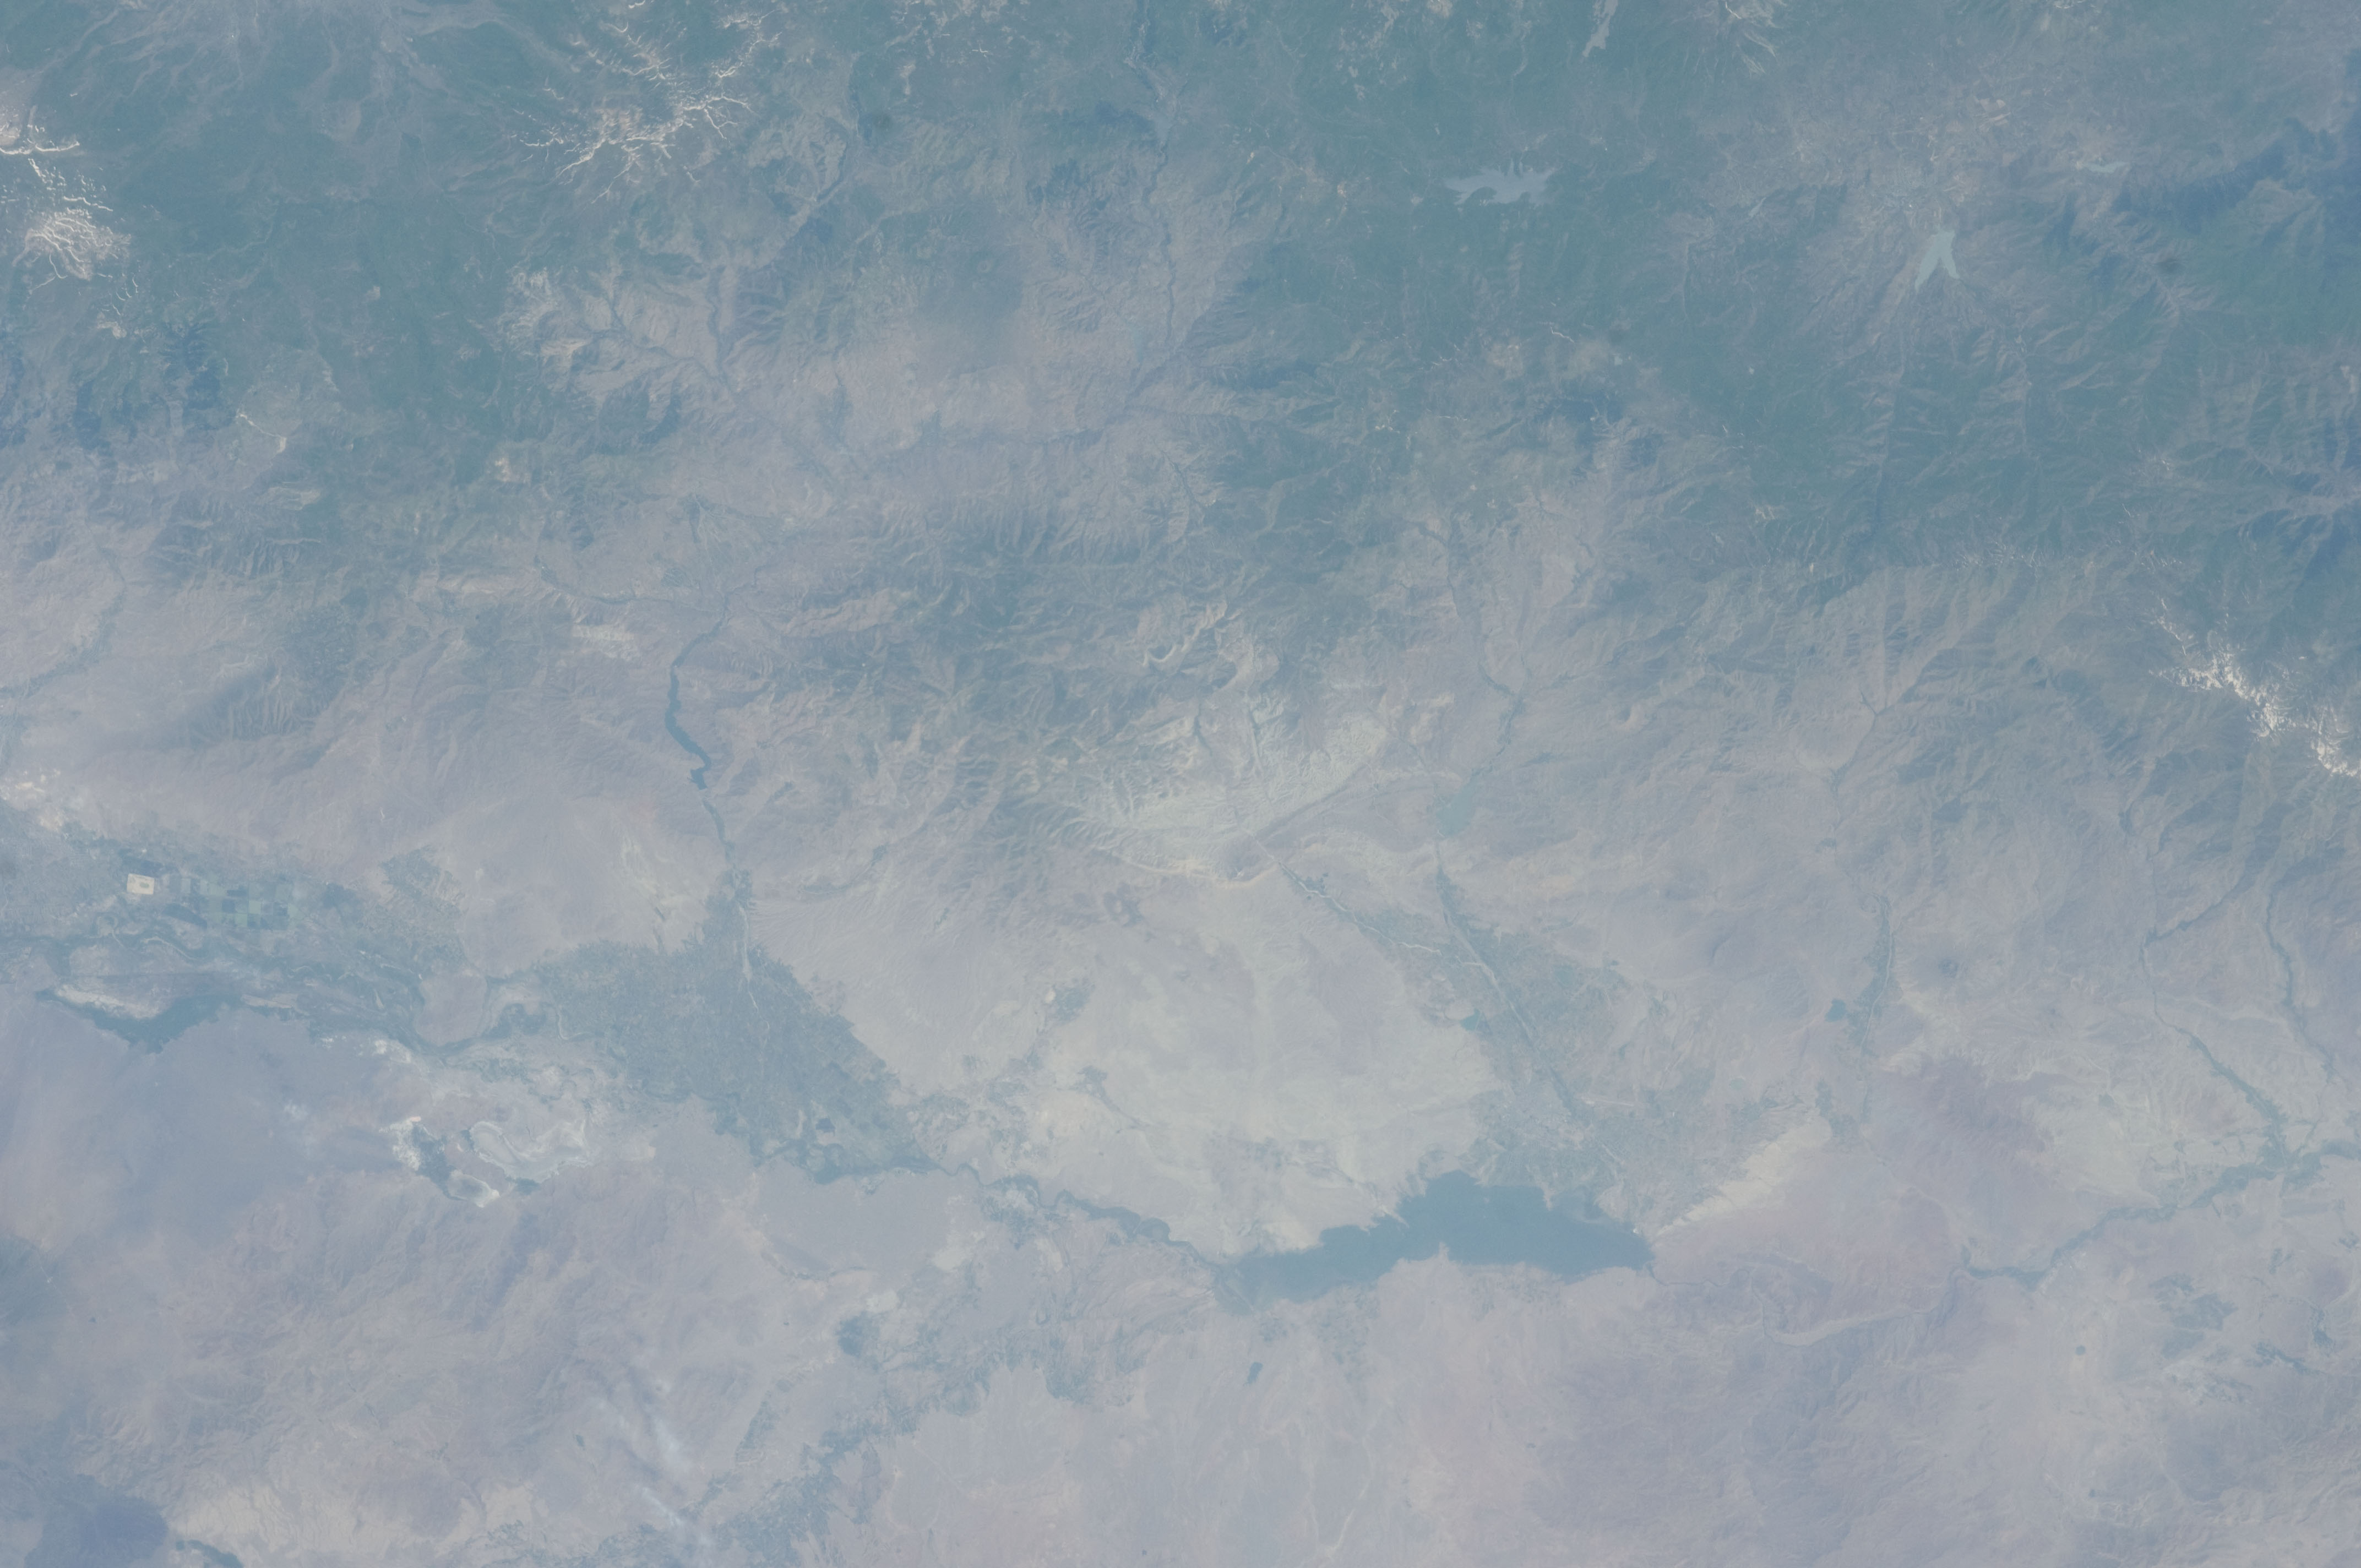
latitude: 39.5
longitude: 45.0
